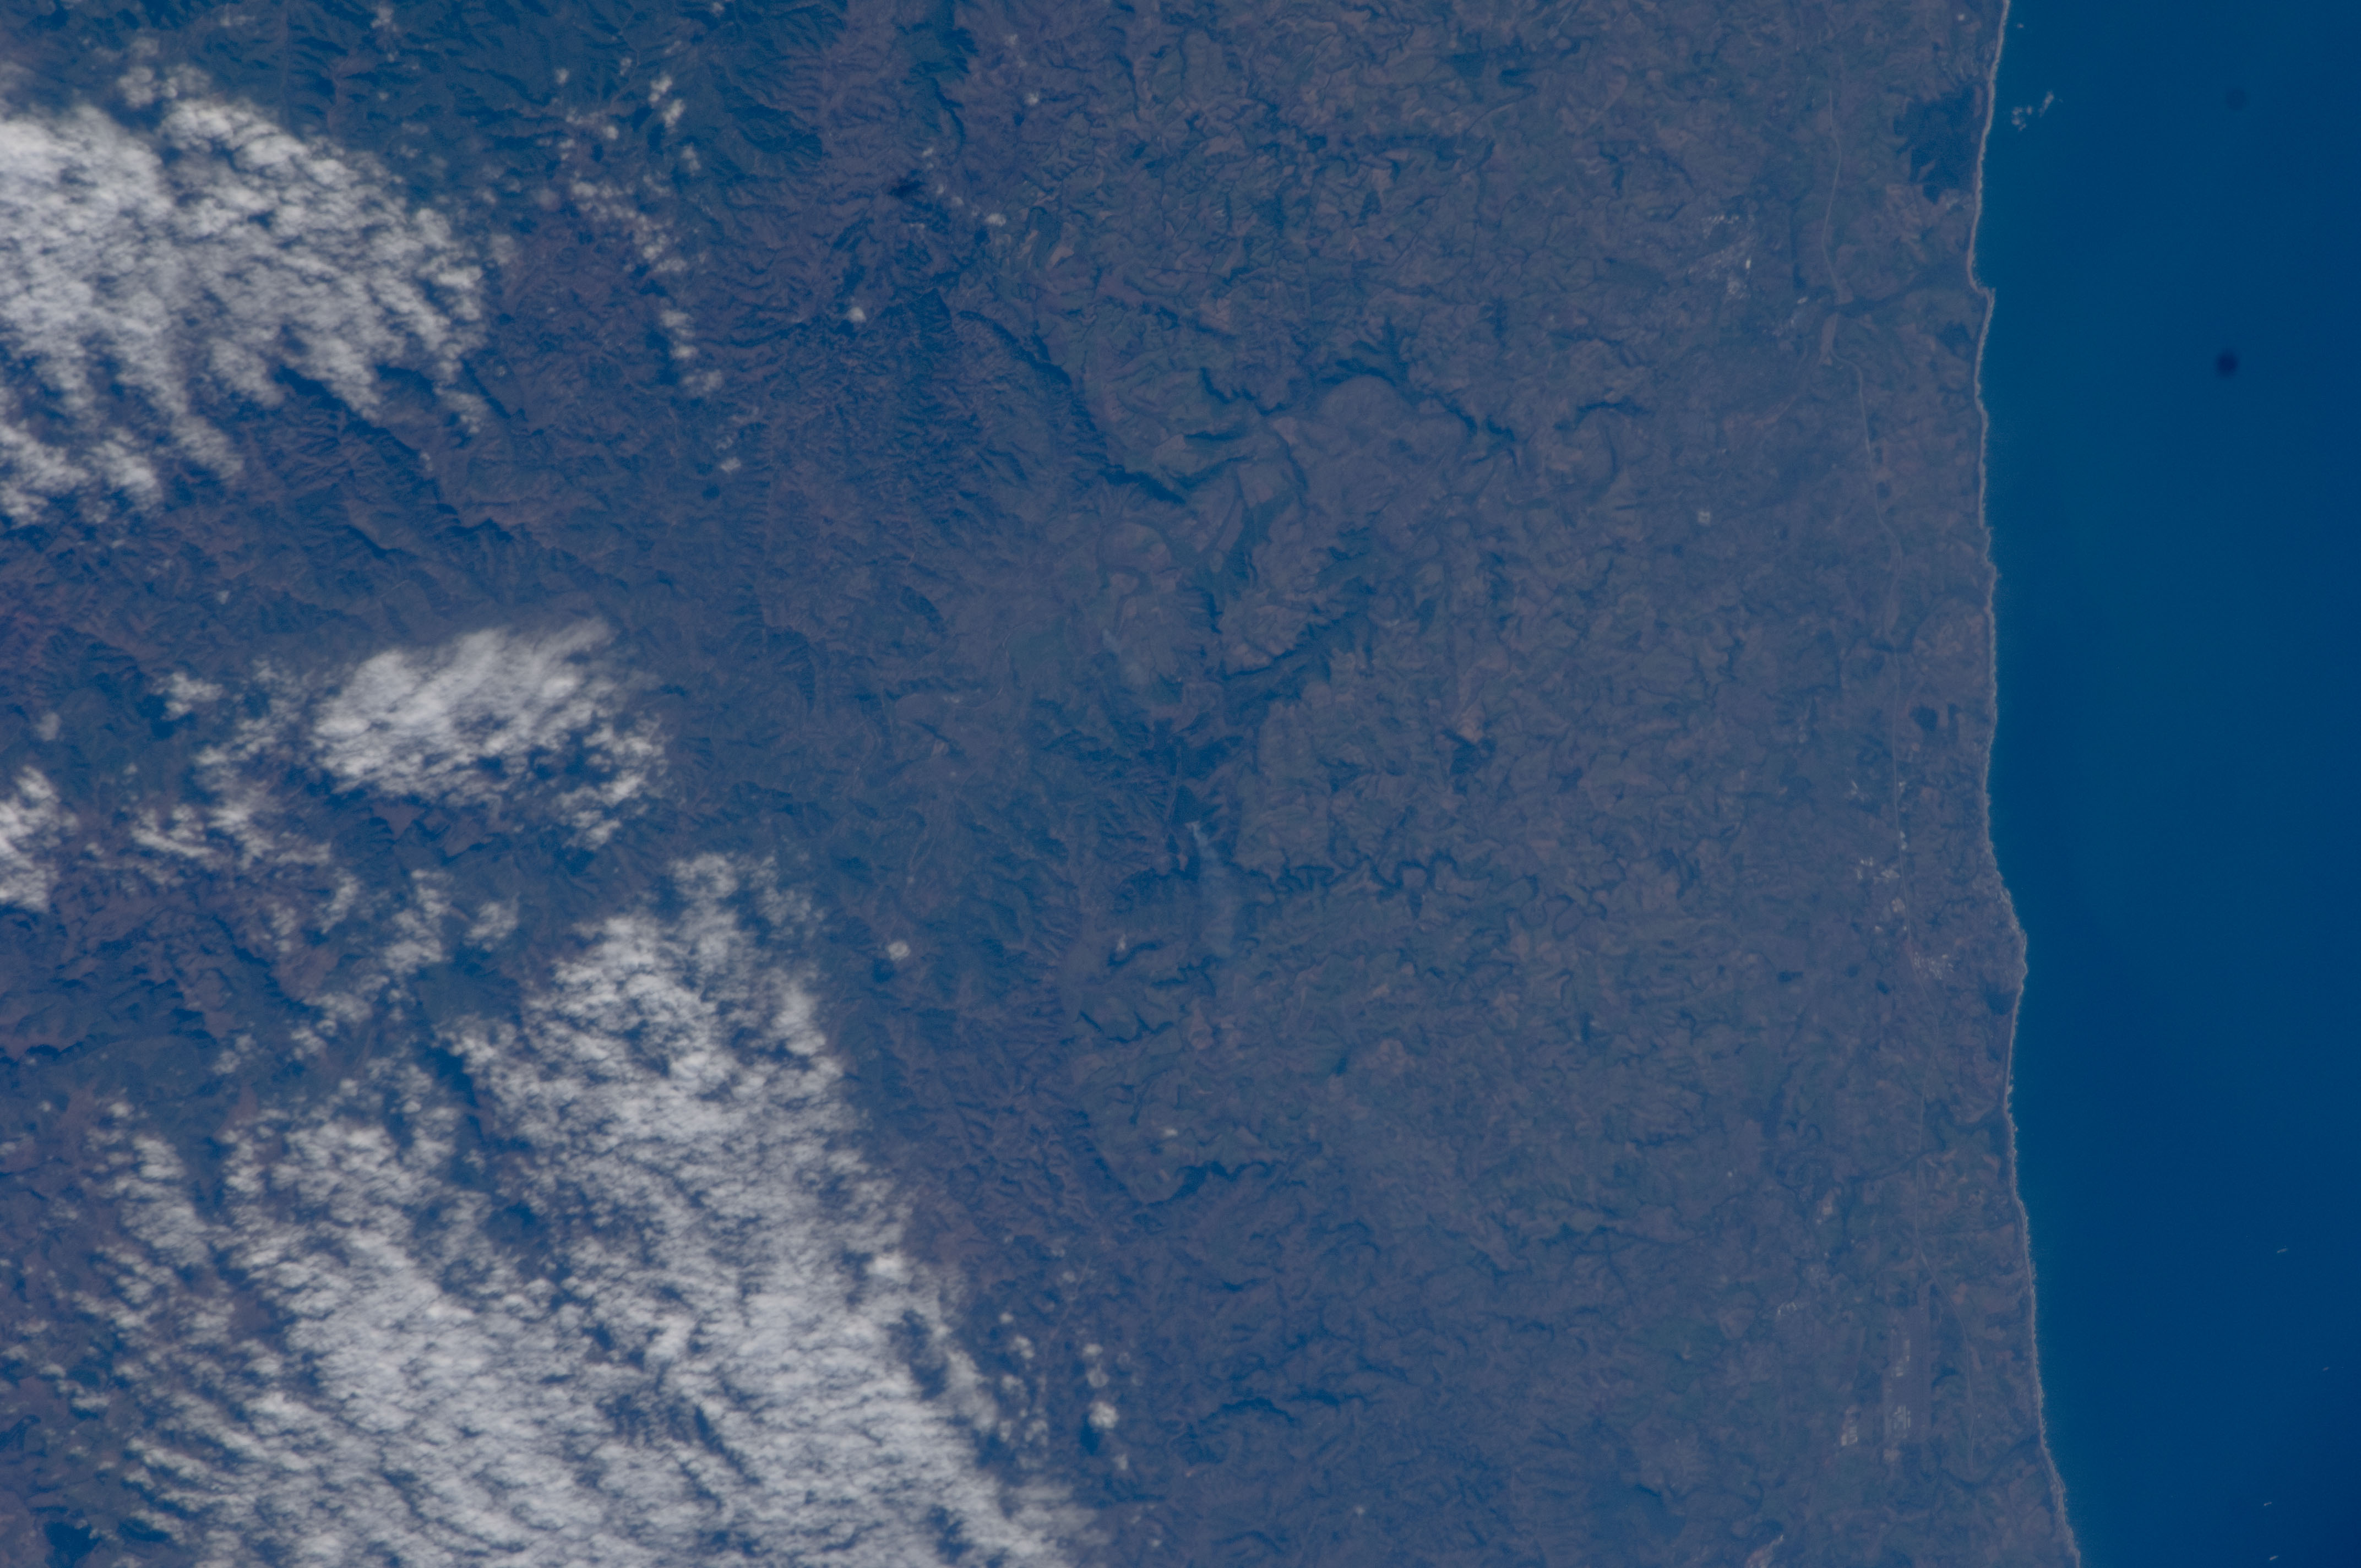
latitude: -29.4
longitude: 31.1
